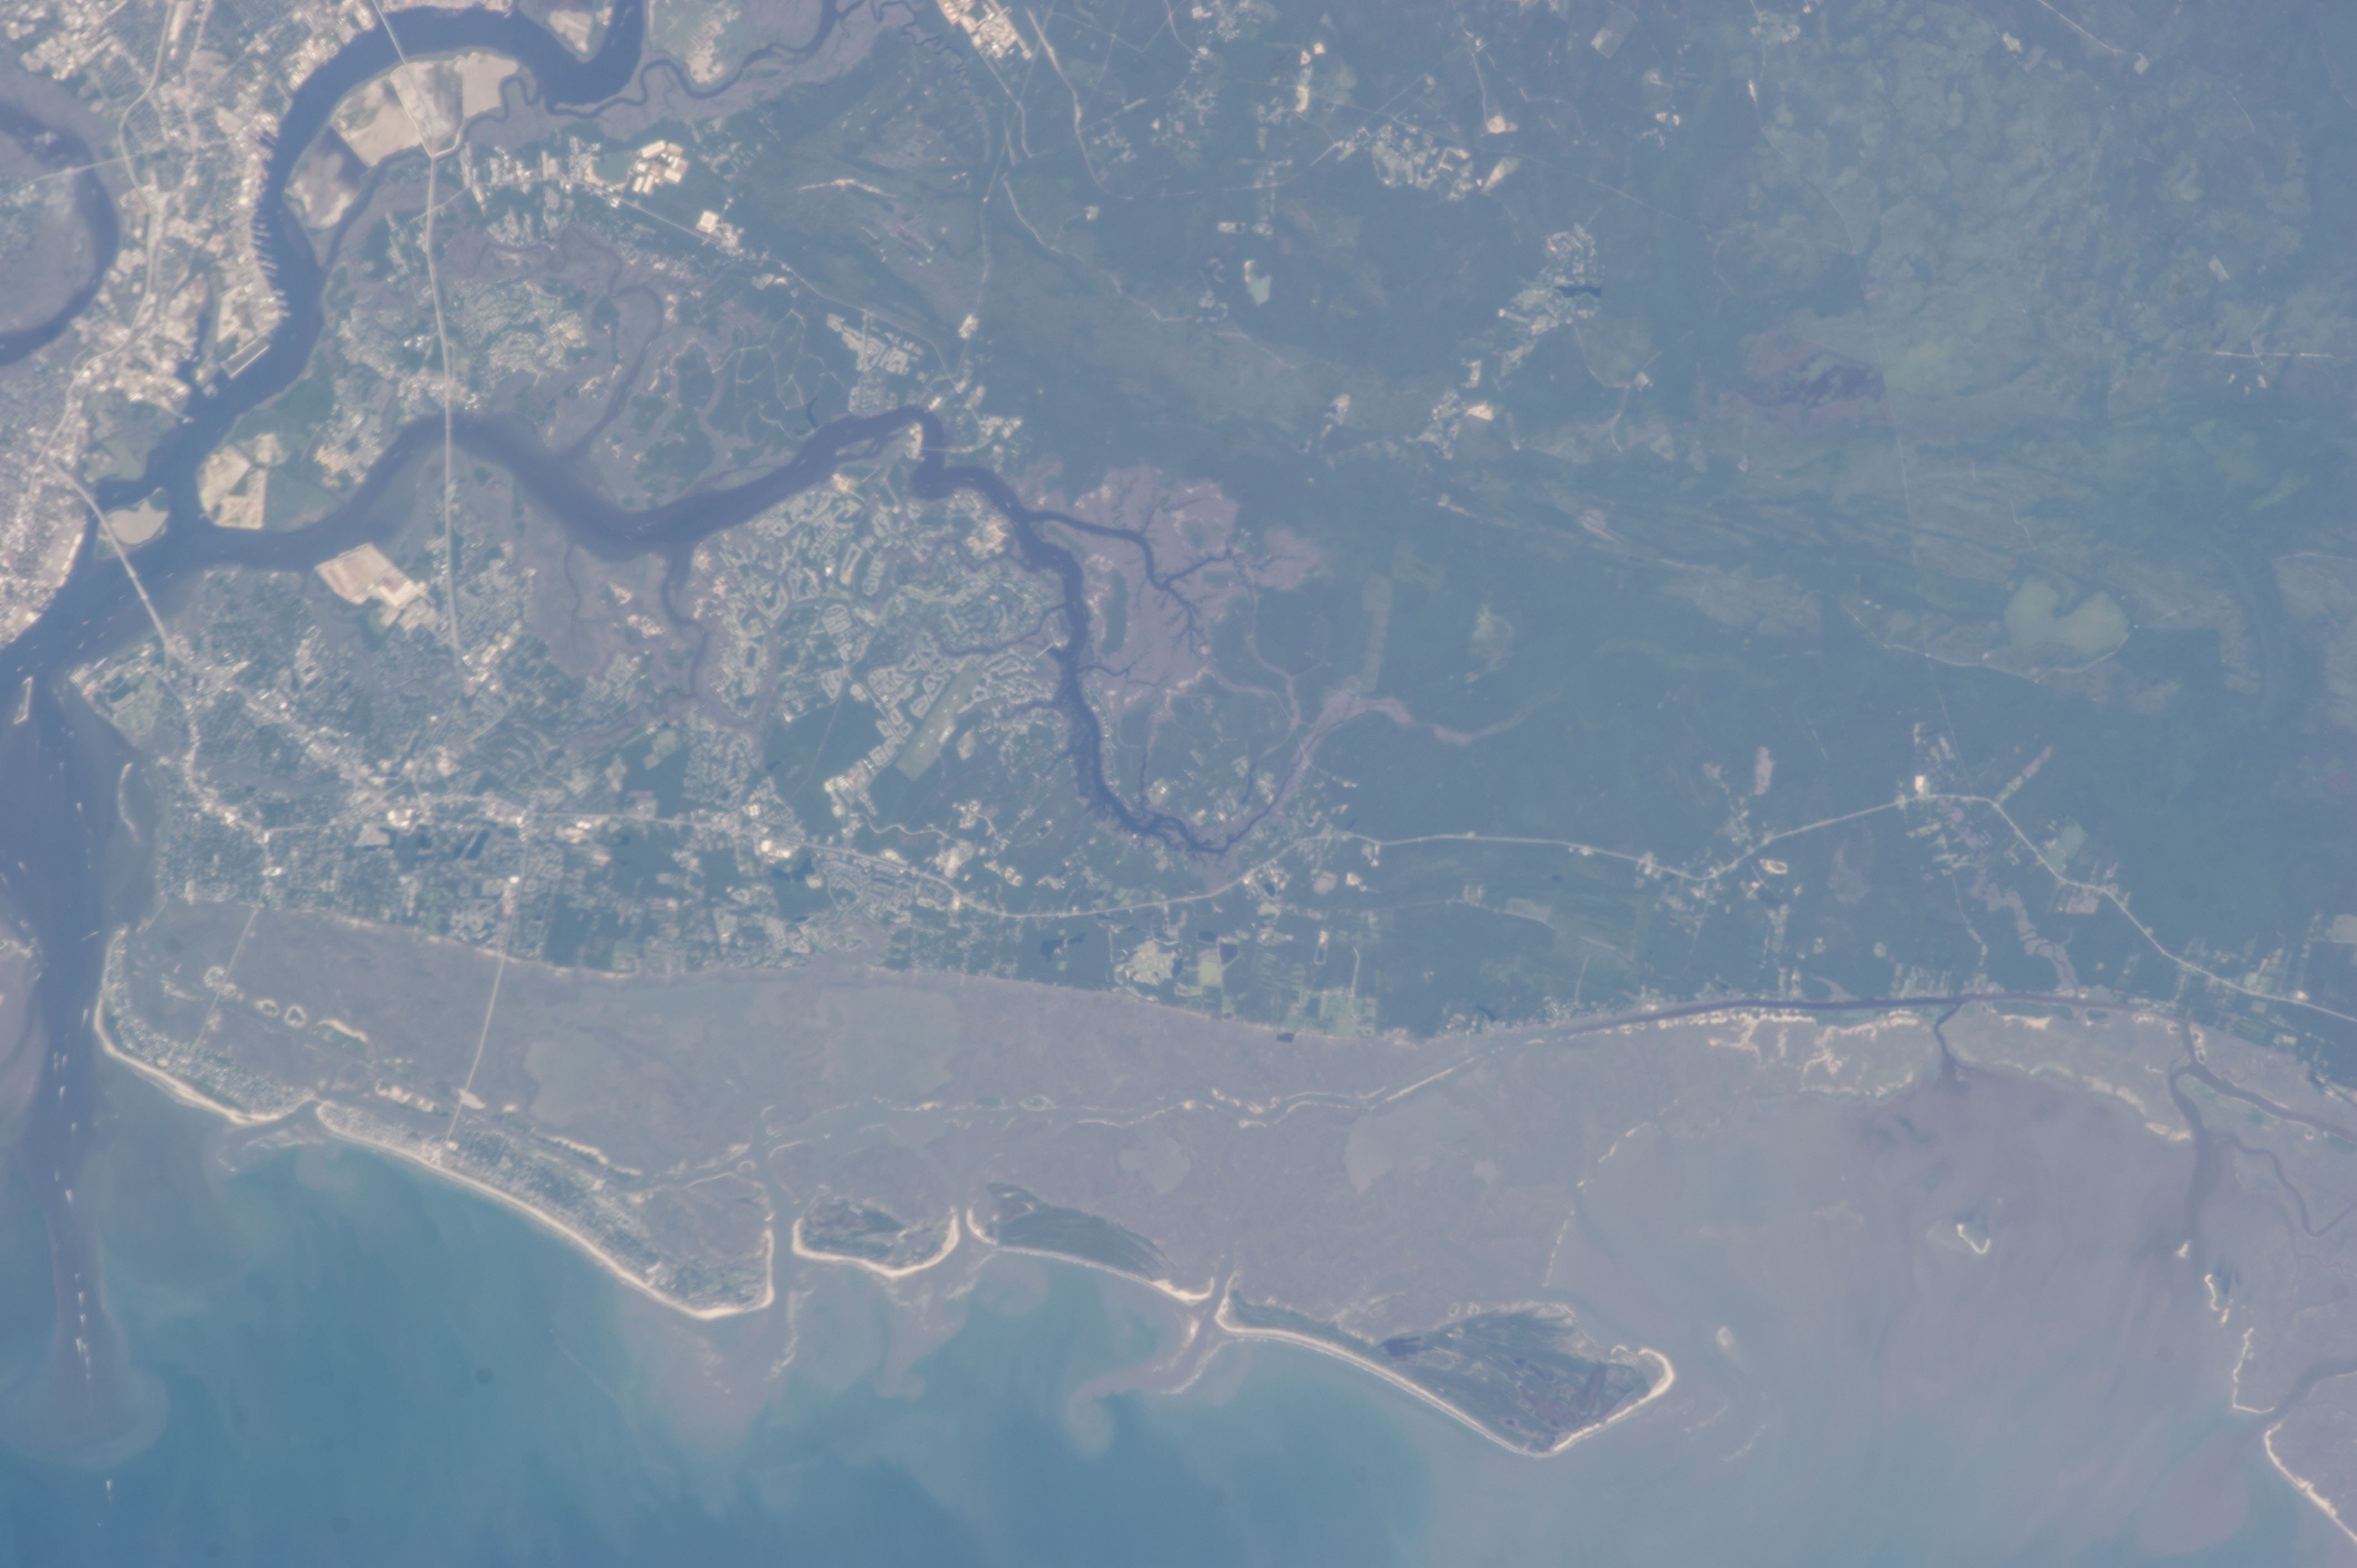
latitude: 32.9
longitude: -79.7
